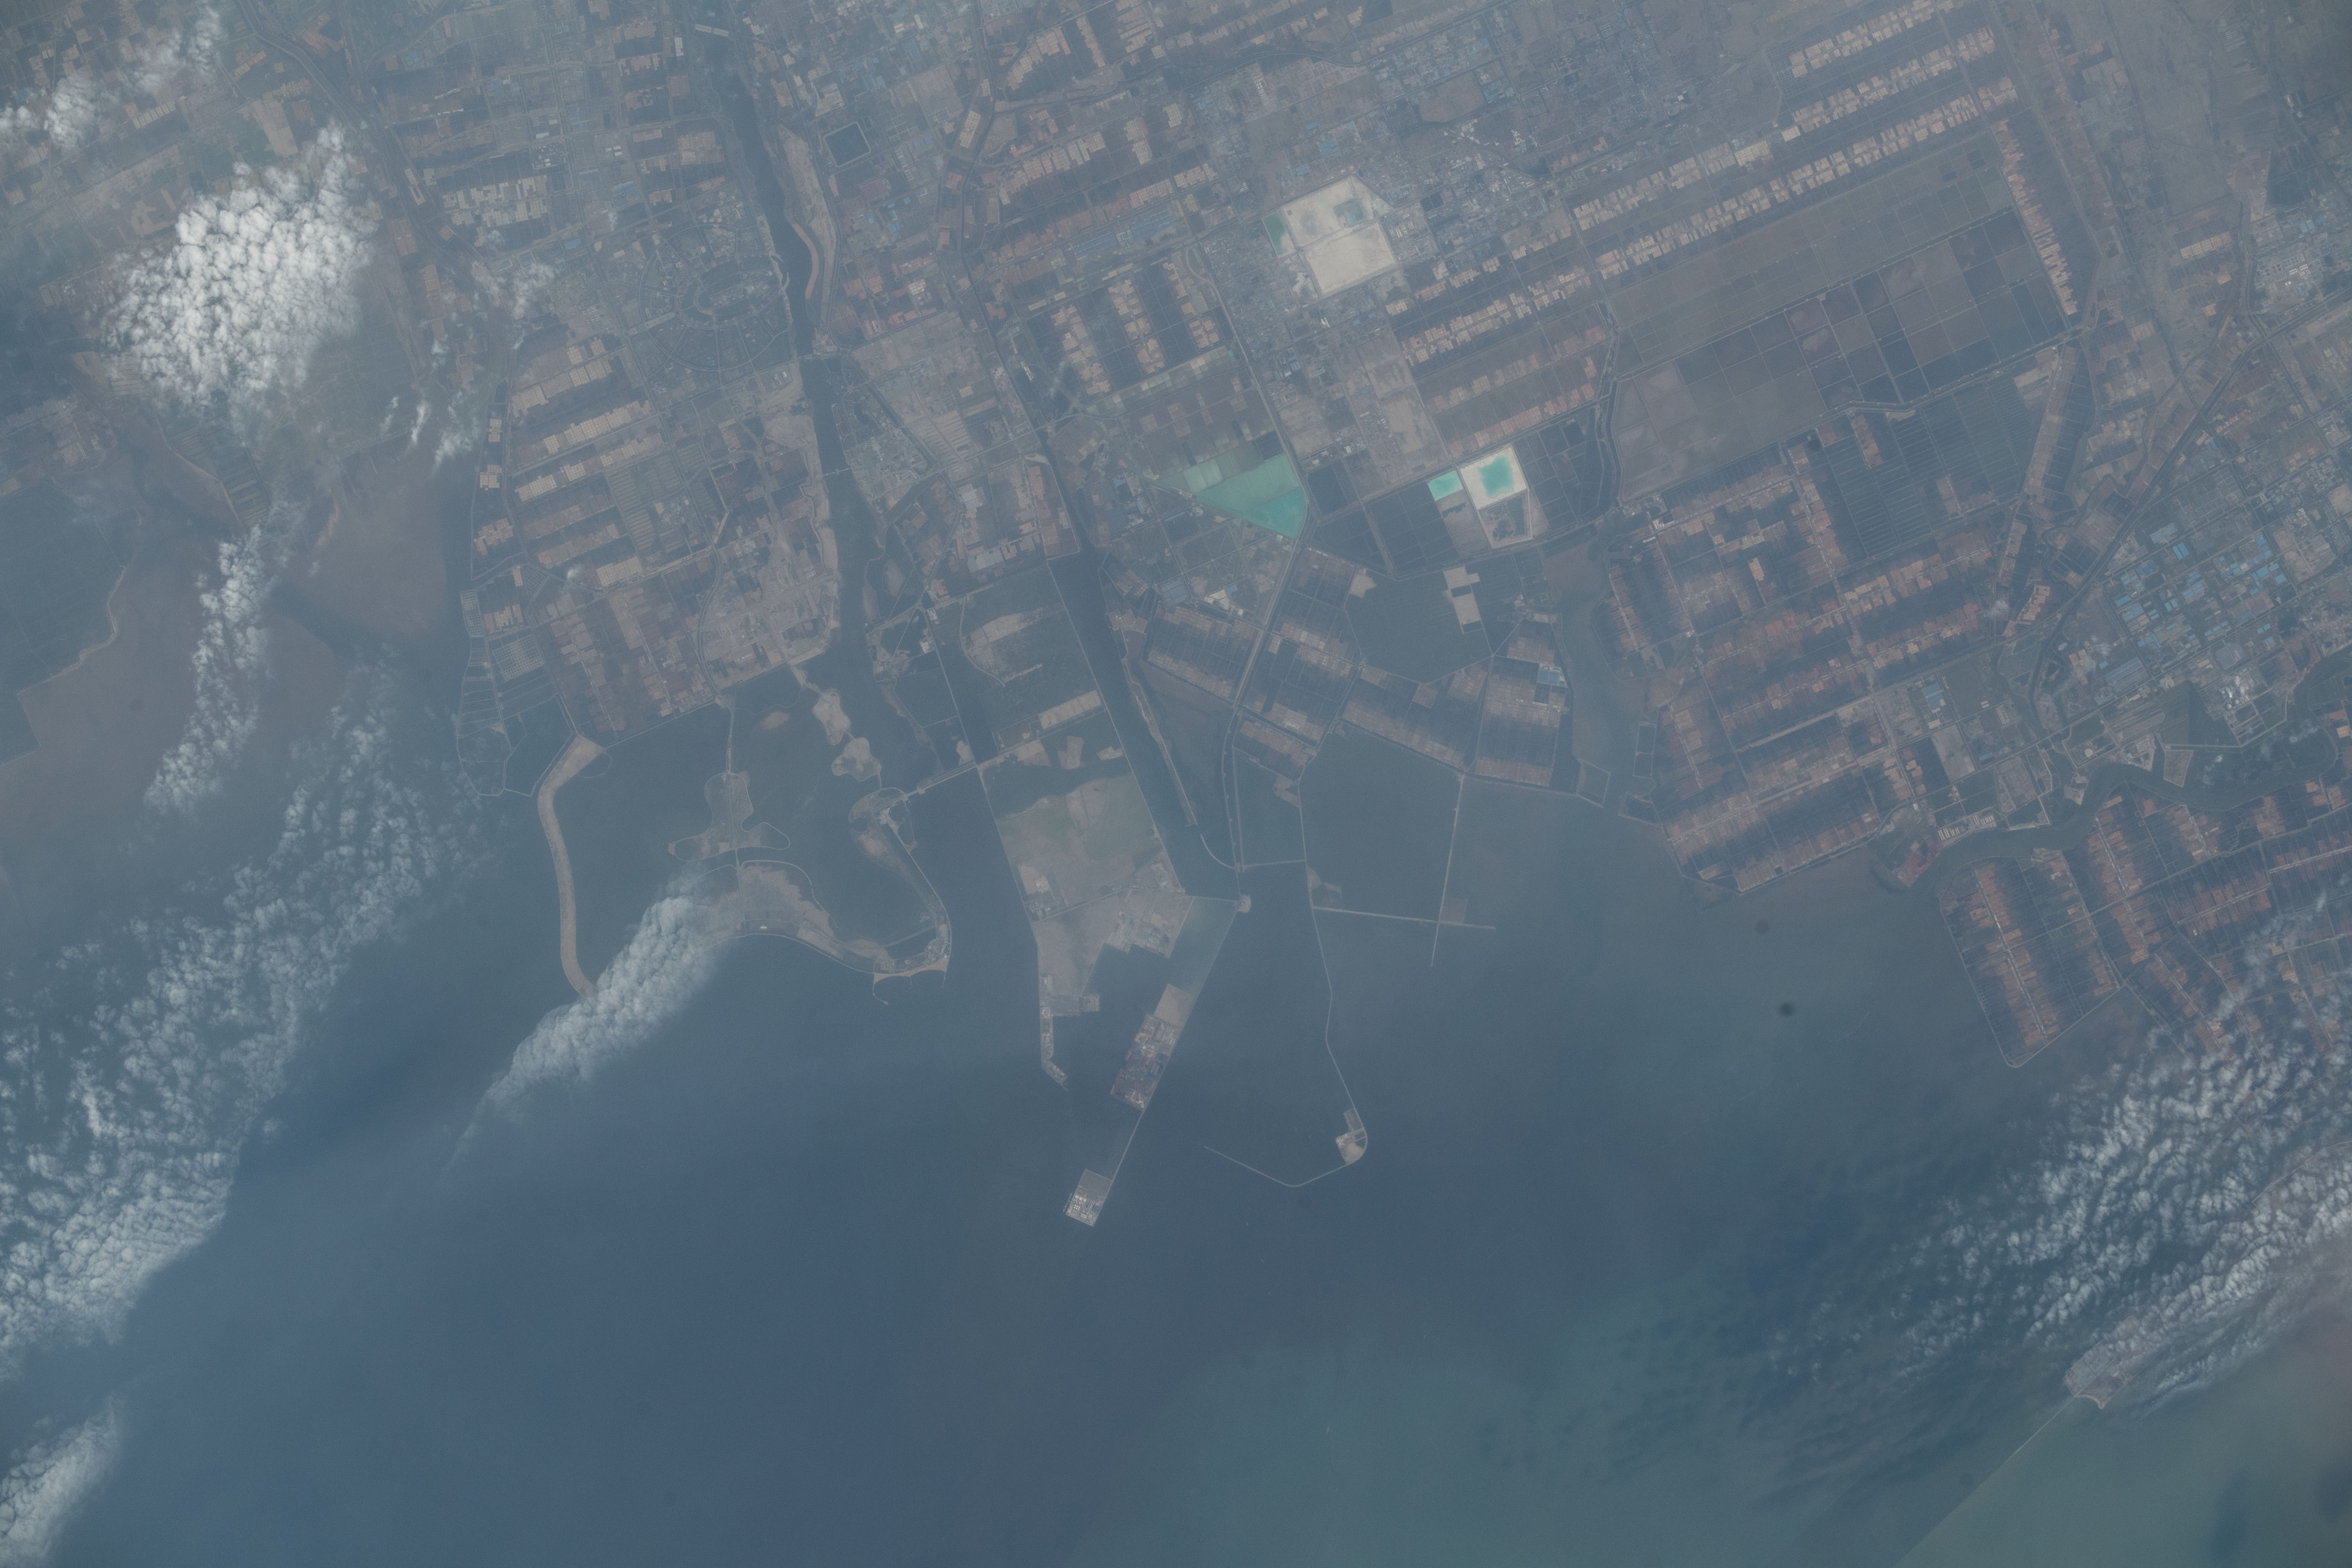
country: CHINA
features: LAIZHOU BAY, BOHAI SEA, WEIFANG
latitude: 37.2
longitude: 119.1
